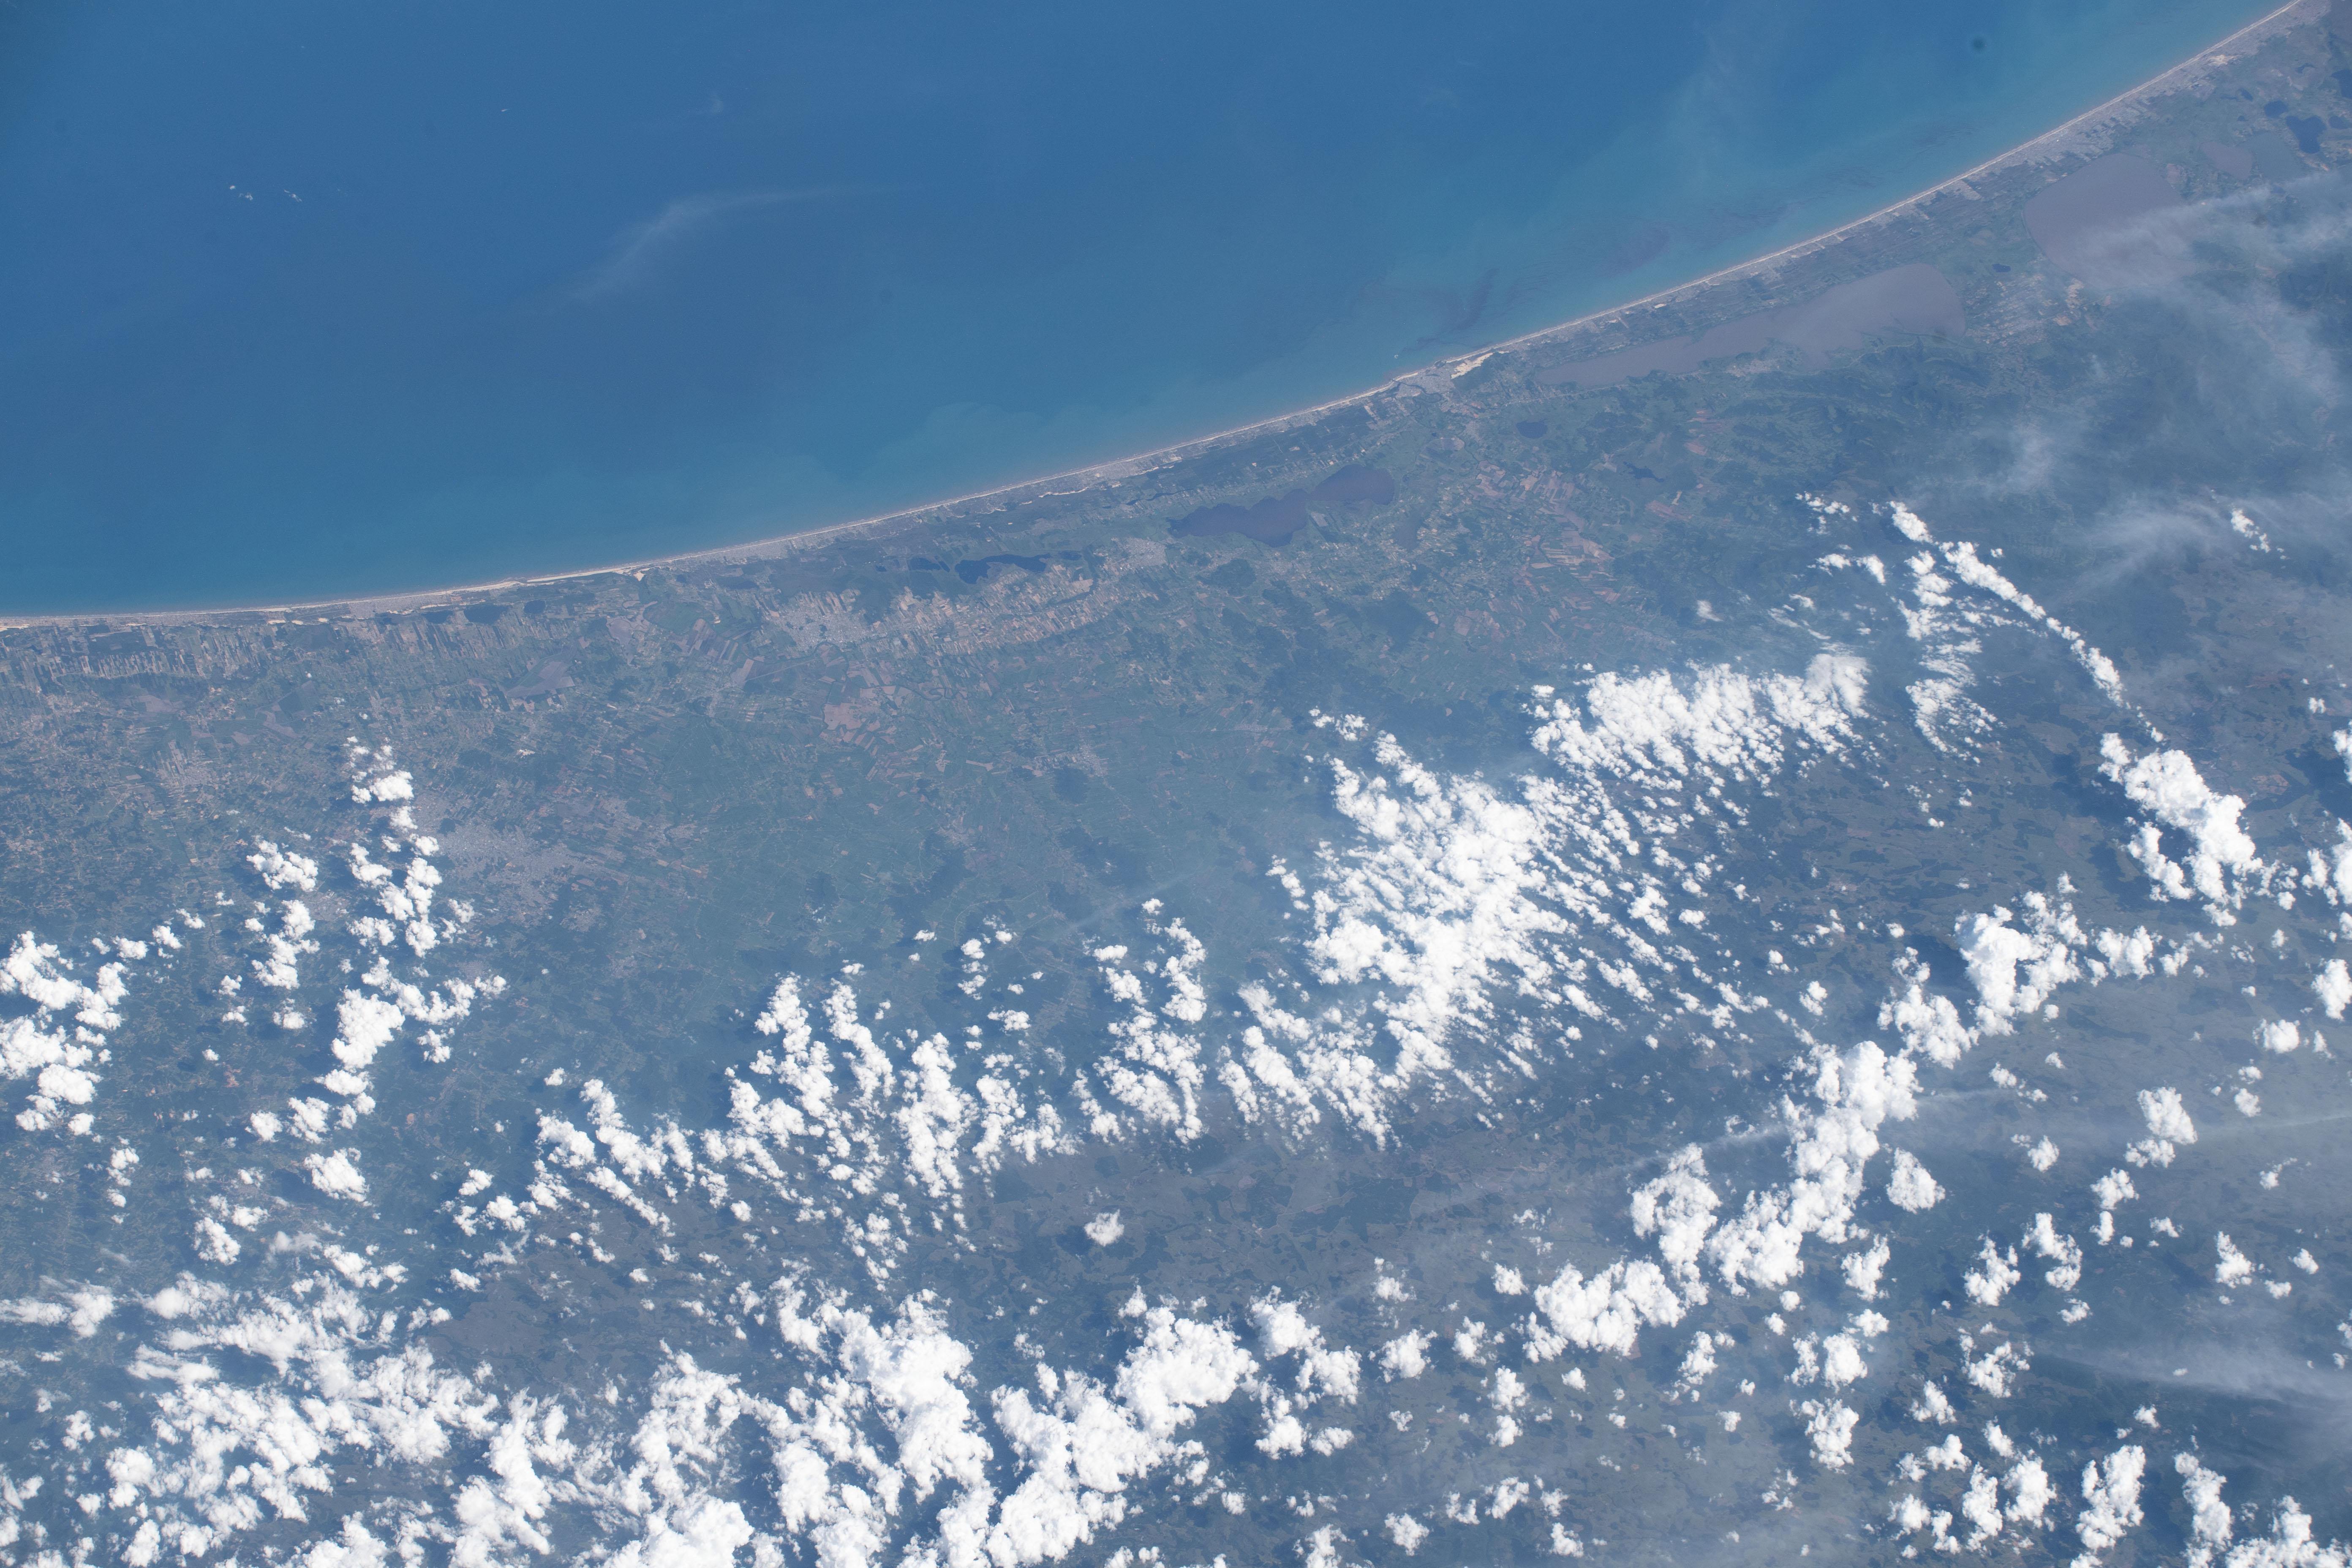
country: BRAZIL
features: RIO MAMPITUBA, SOMBRIO
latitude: -29.0
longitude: -49.9
